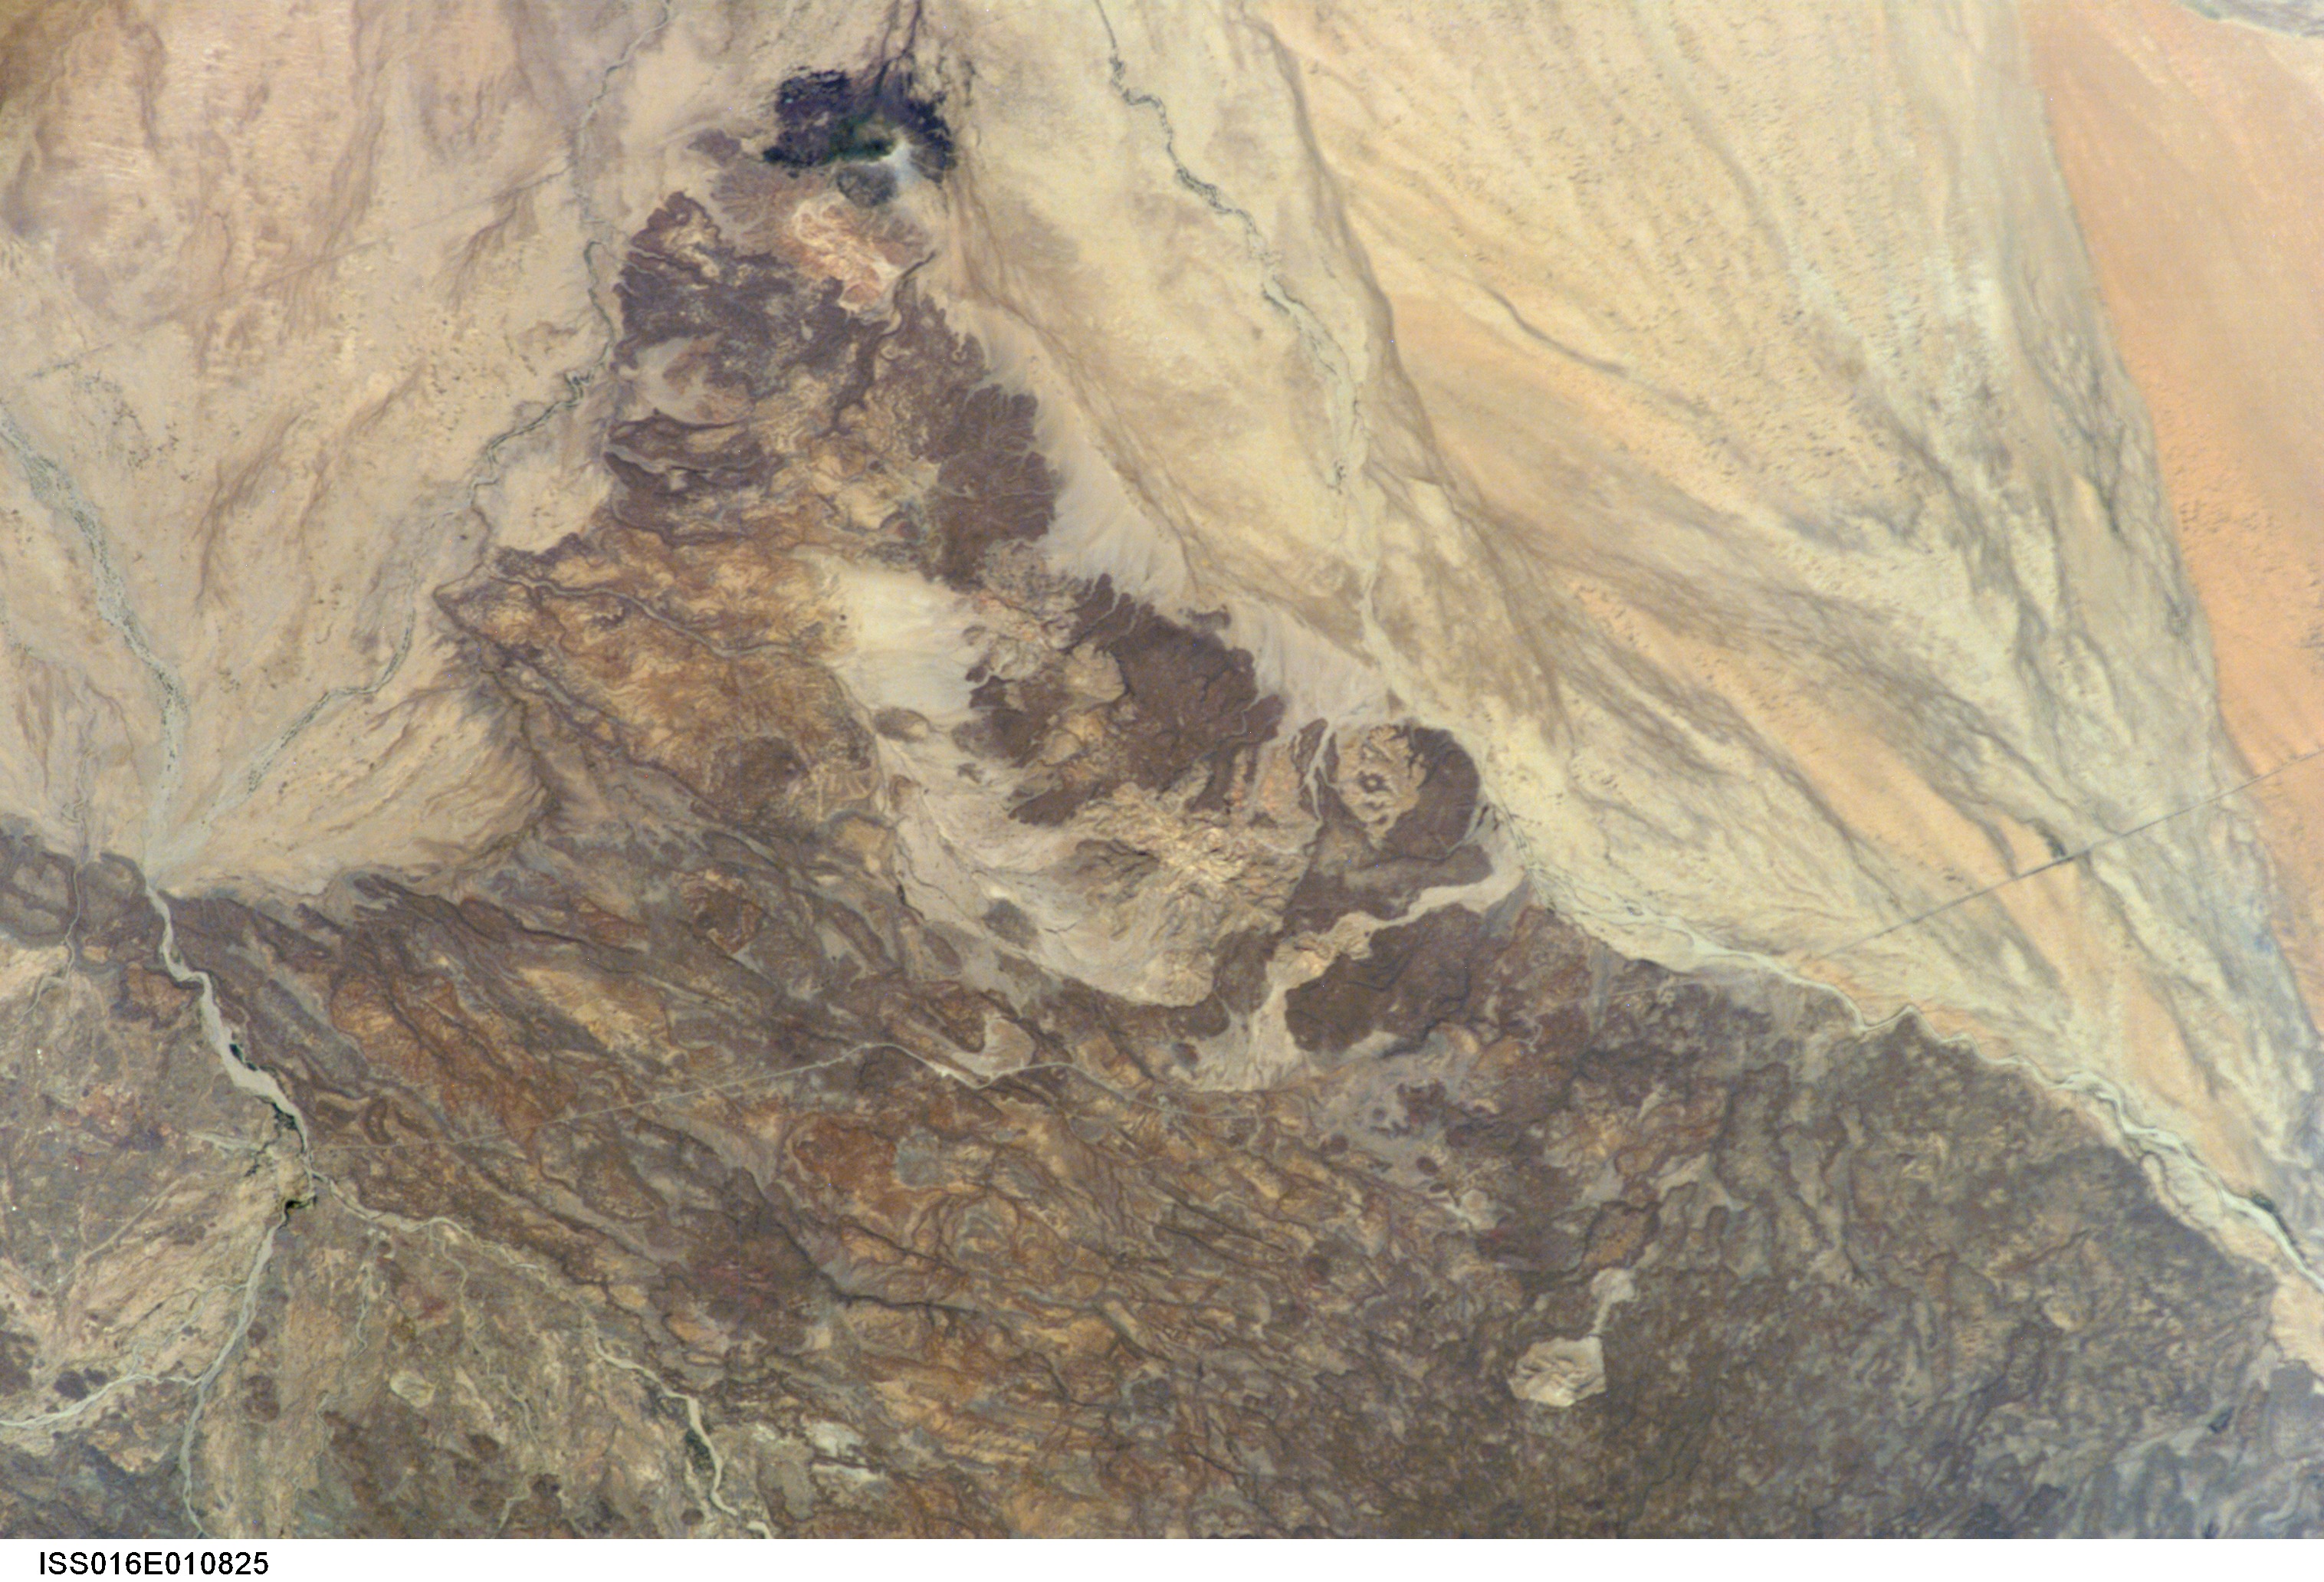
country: ETHIOPIA
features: DES., WADIS, NE. OF DIRE DAWA
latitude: 10.0
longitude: 42.0
